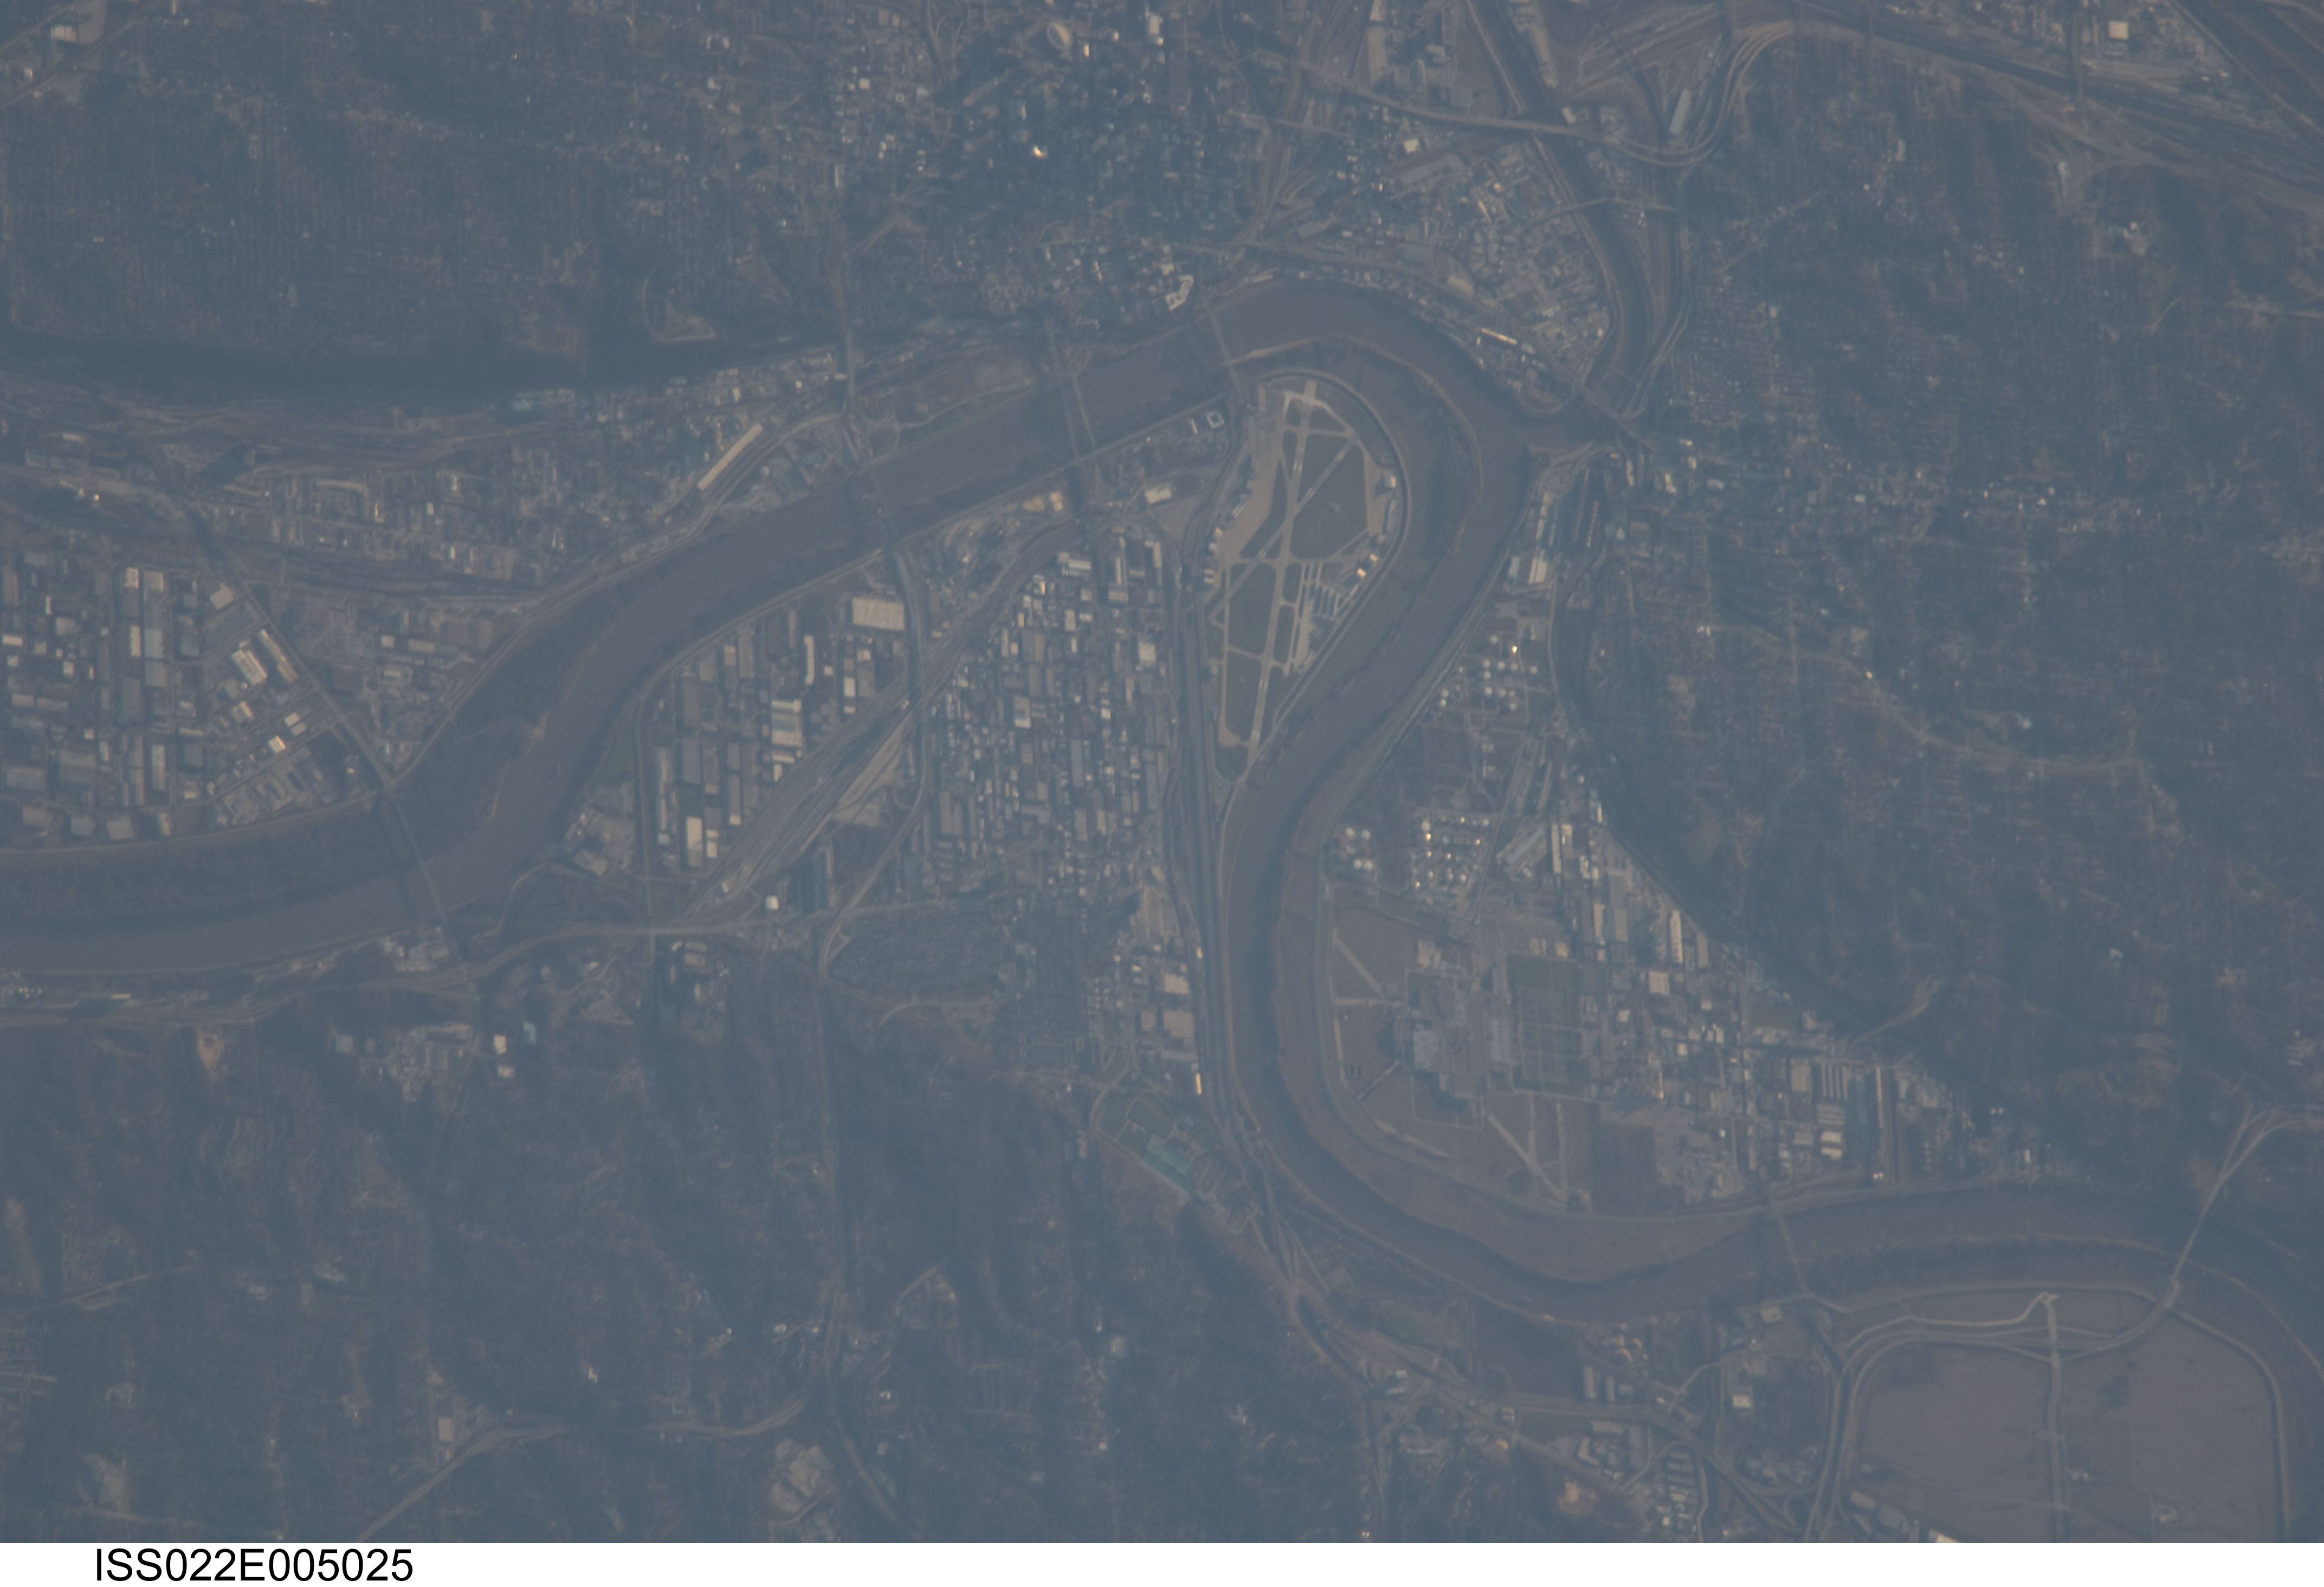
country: USA-MISSOURI
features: MISSOURI RIVER, KANSAS CITY, BRIDGES, AIRPORT
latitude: 39.1
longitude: -94.6
